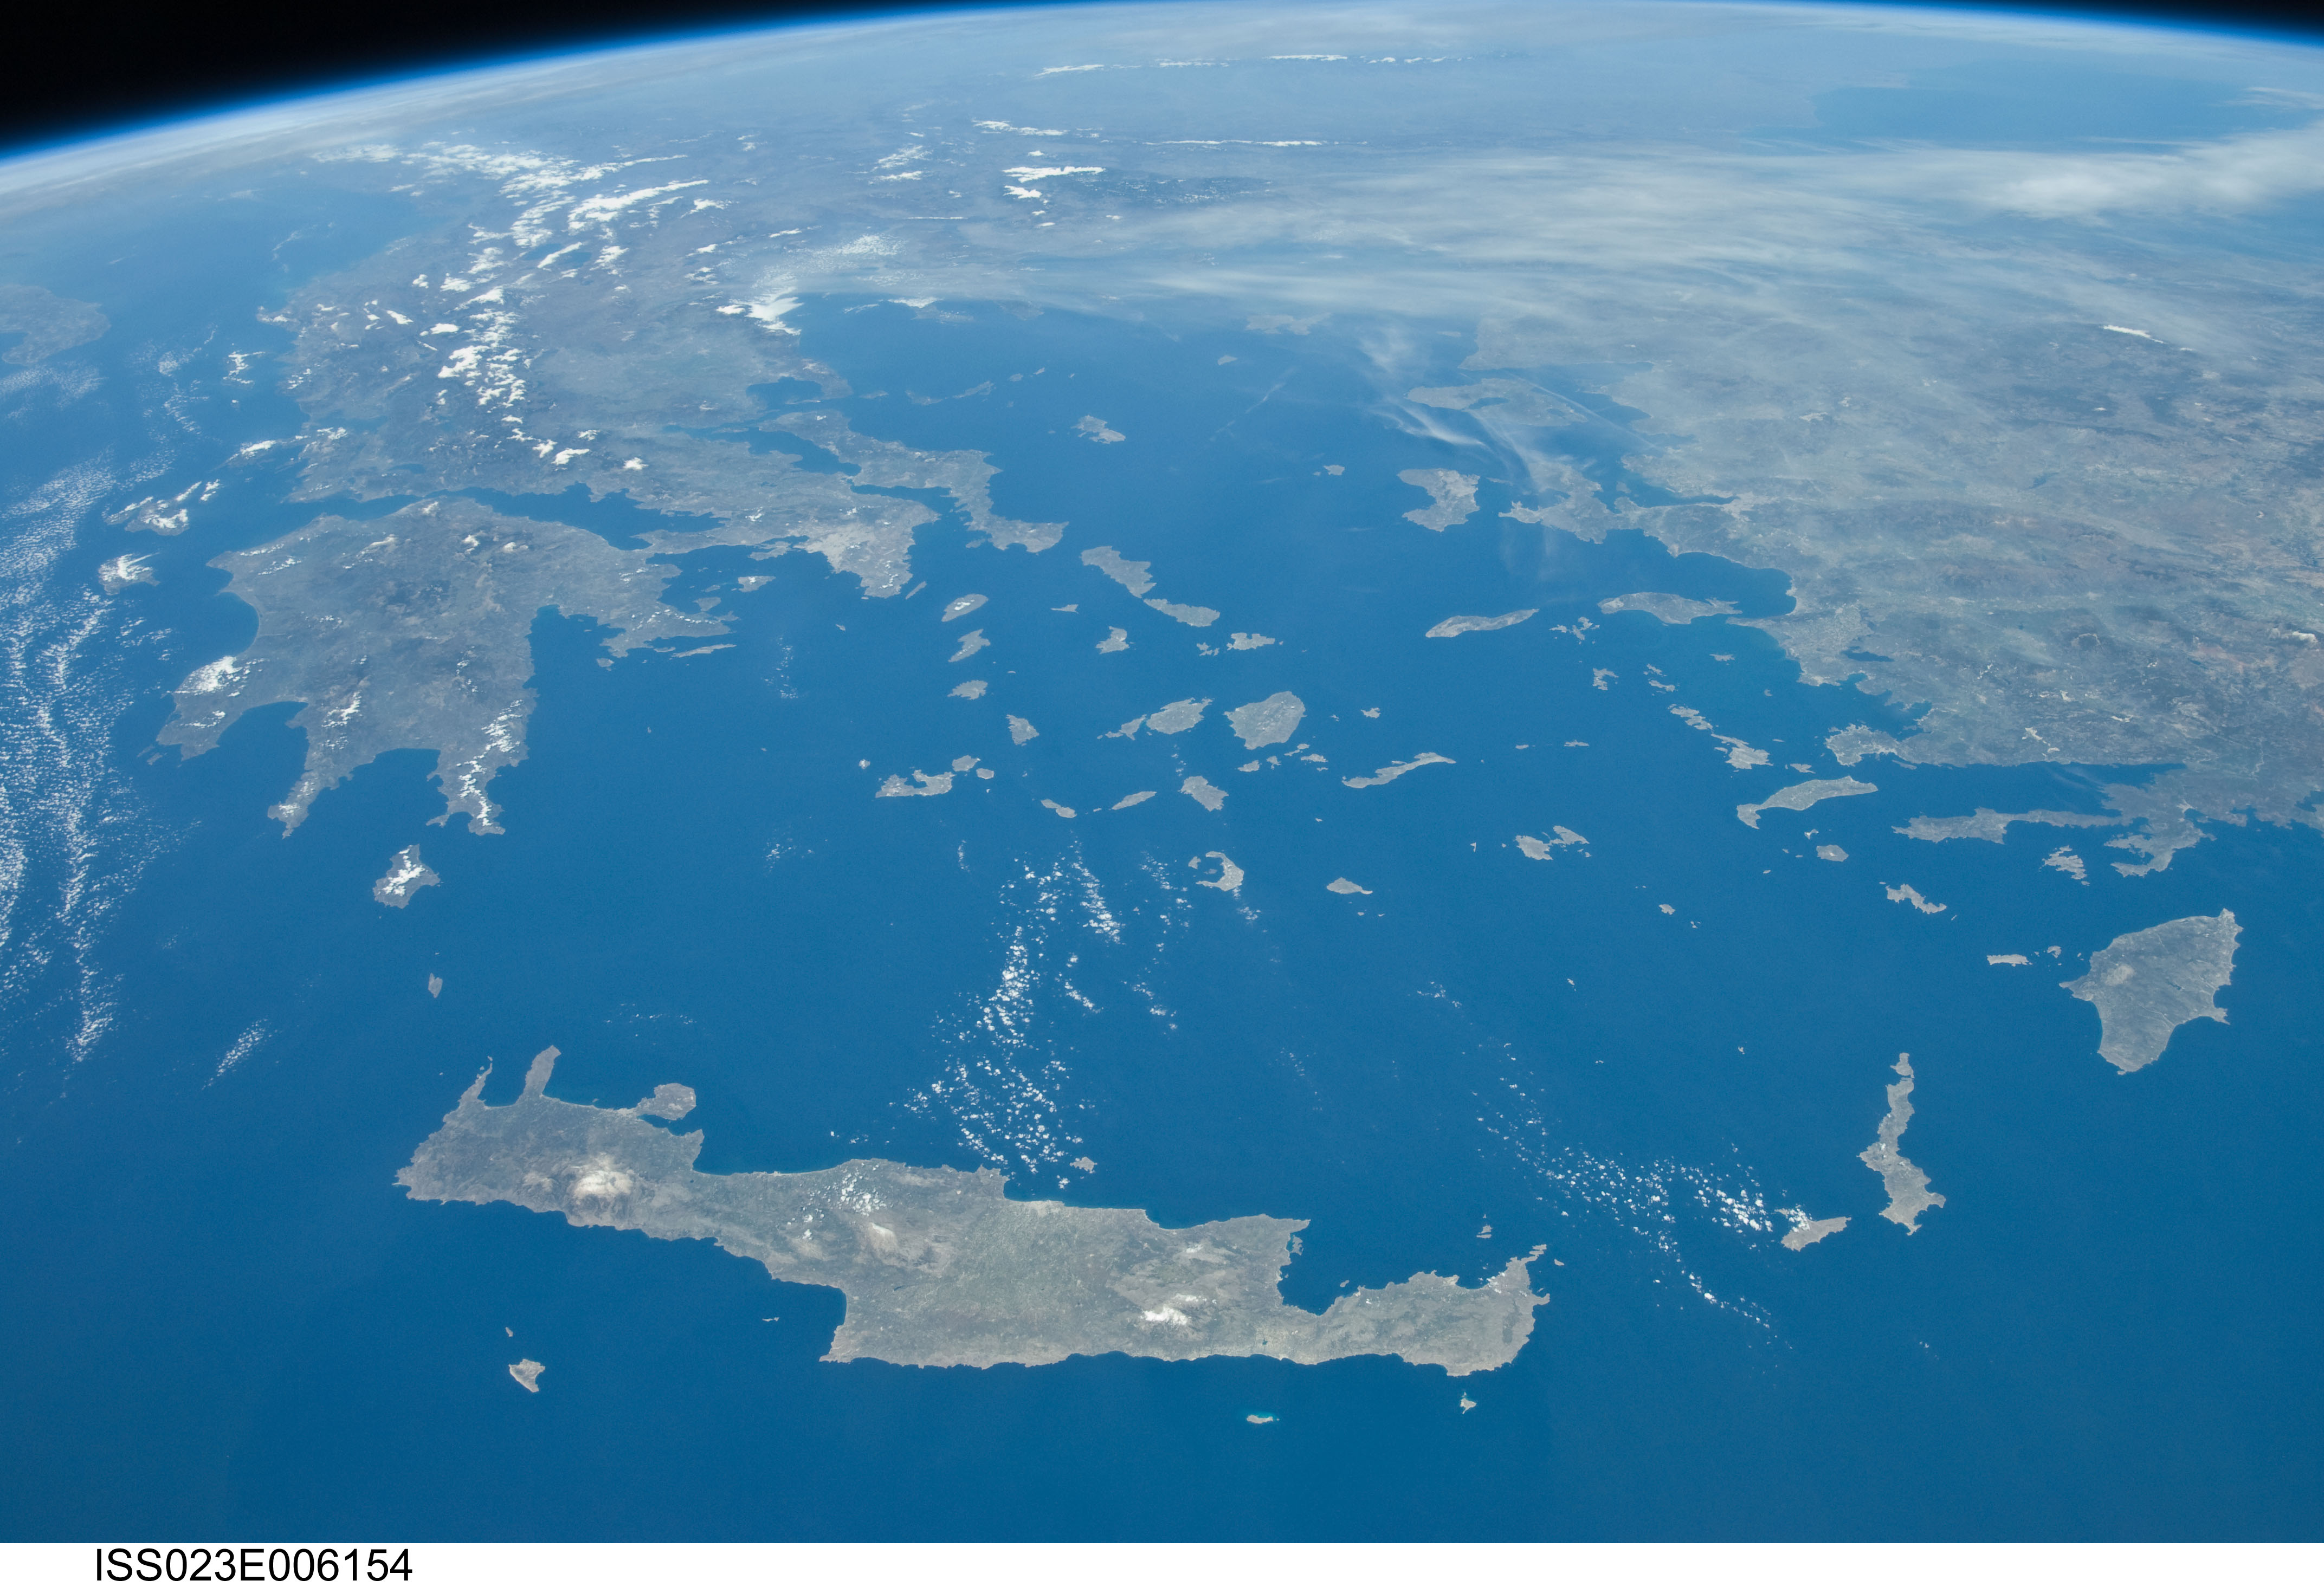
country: GREECE
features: PAN-GREEK PENINSULAS AND ISLANDS, CRETE, AEGEAN S., TURKEY
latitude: 37.0
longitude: 25.0
